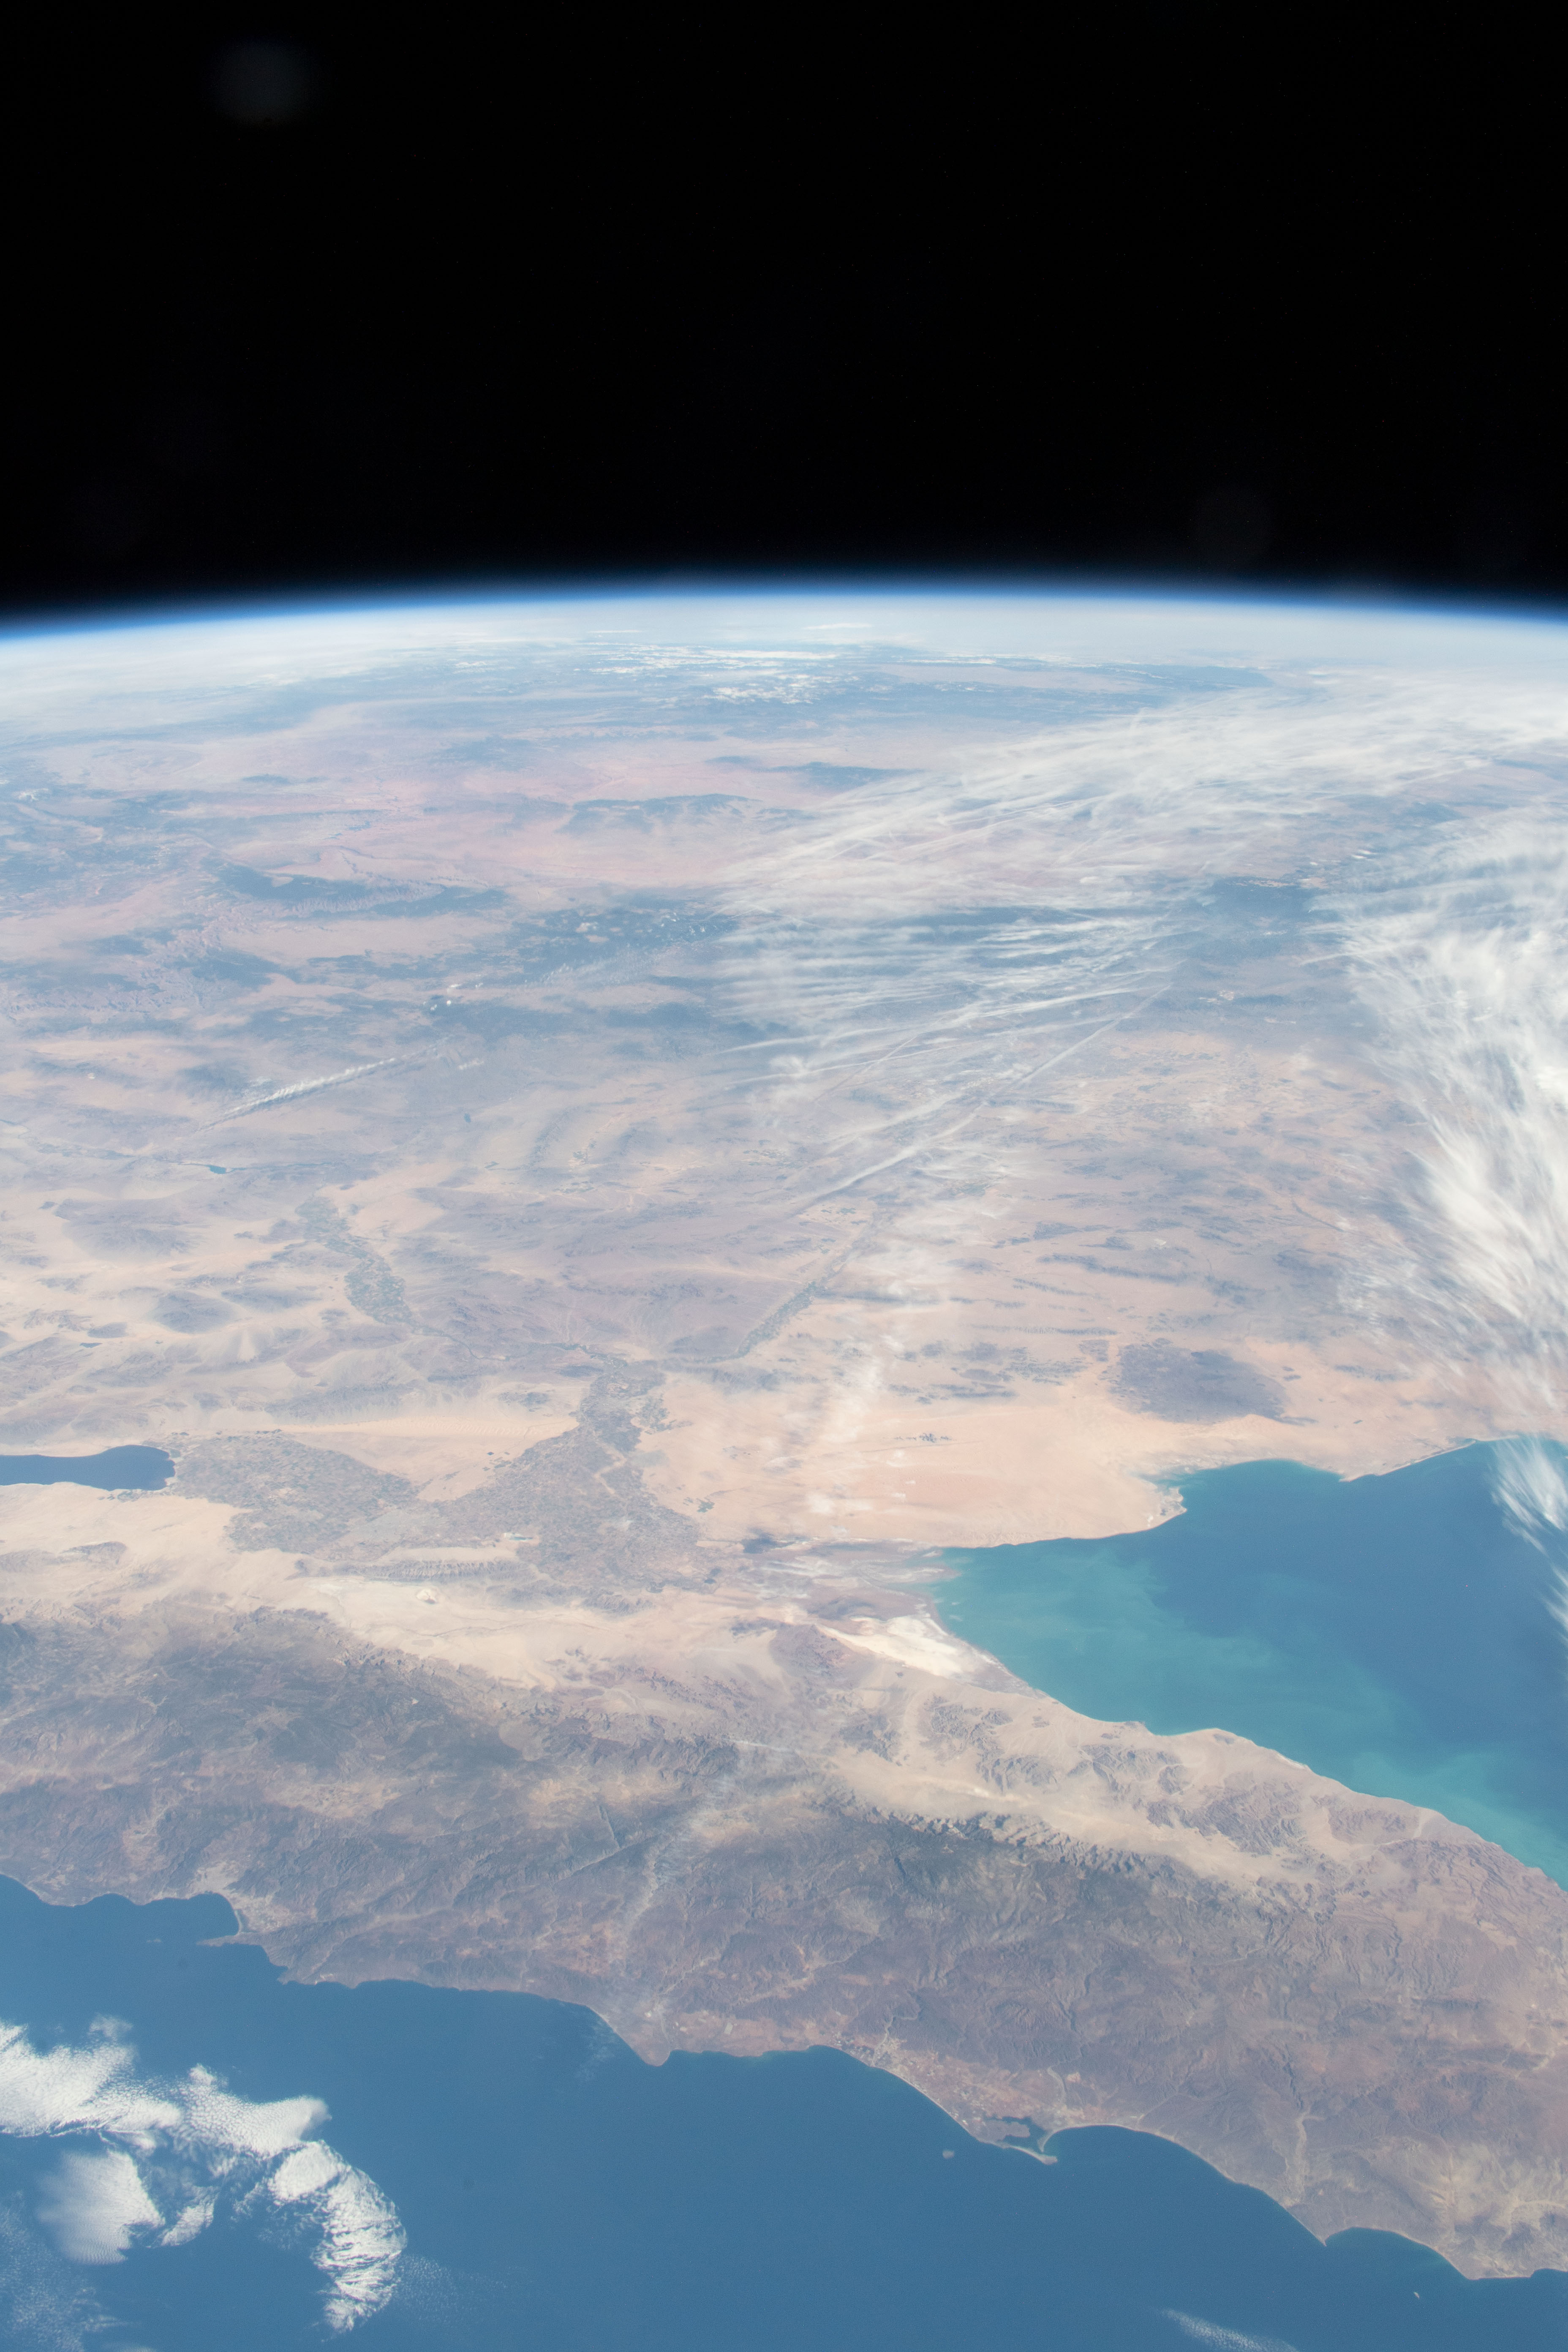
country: USA-ARIZONA
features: SONORAN DESERT, WAGNER BASIN, ARIZONA
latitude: 33.5
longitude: -112.0
